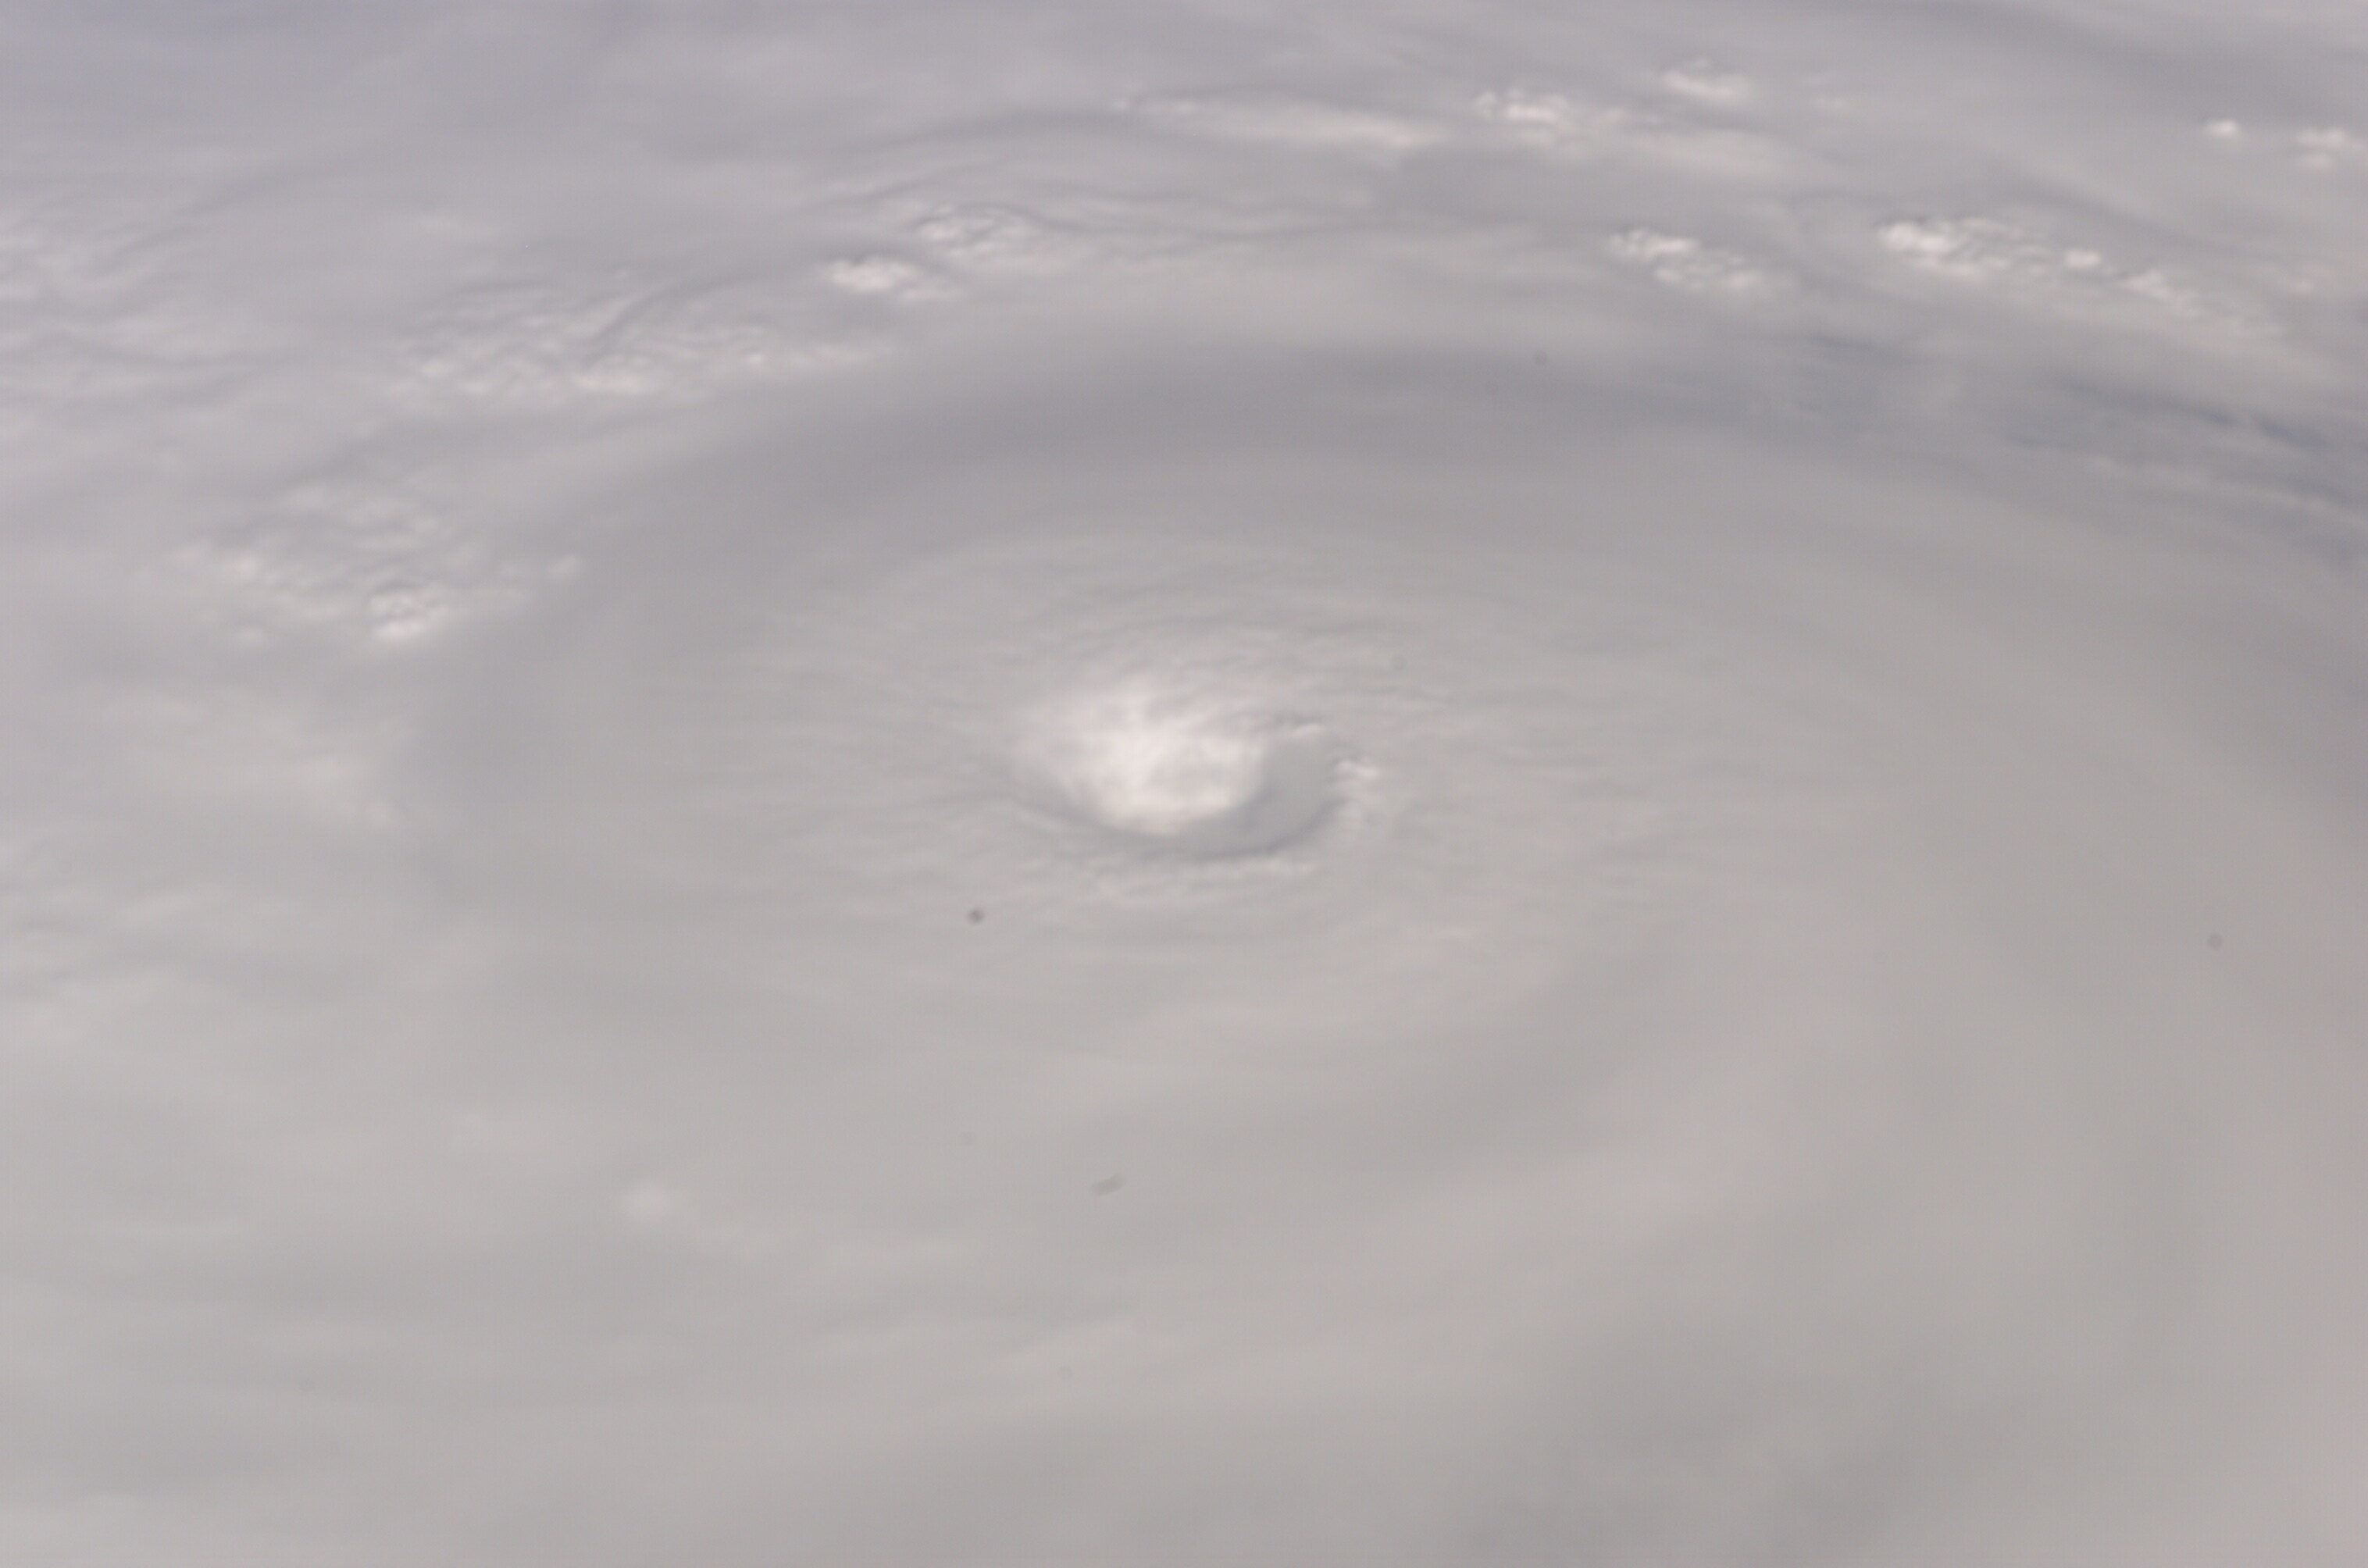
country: GULF OF MEXICO
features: HURRICANE DENNIS, EYE
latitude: 22.8
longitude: -81.7
